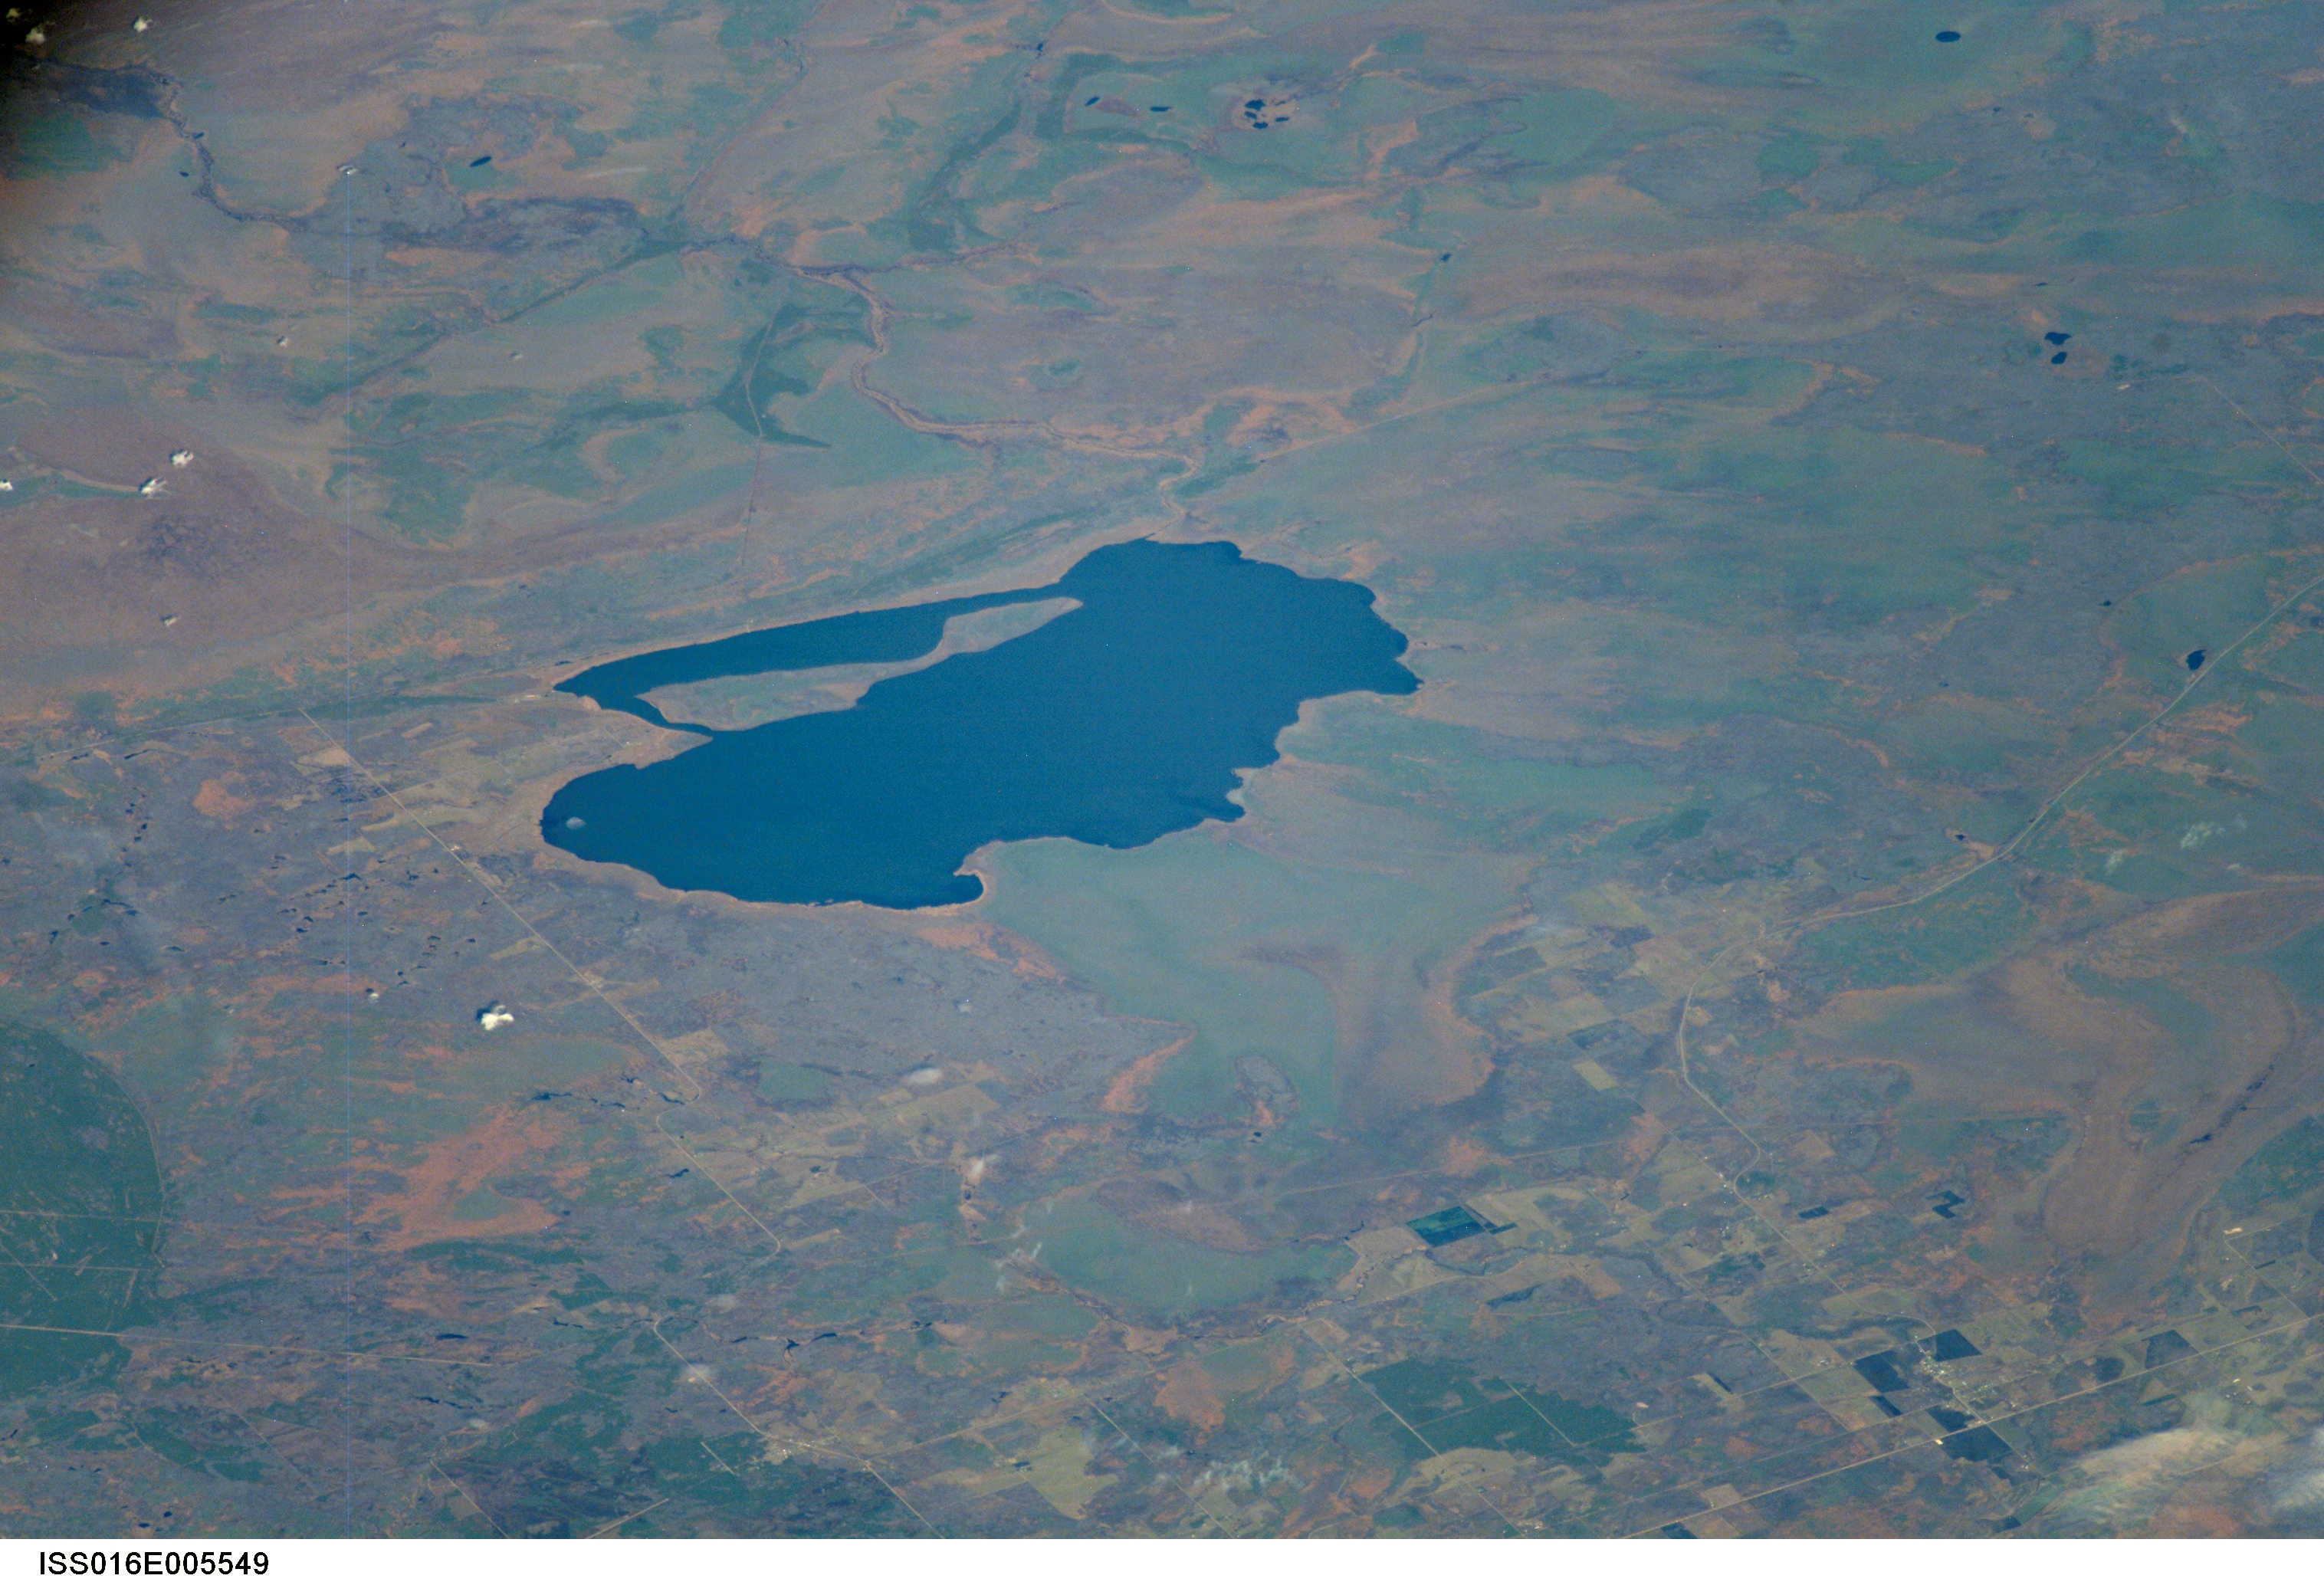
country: CANADA-M
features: WHITEMOUTH LAKE, WETLANDS
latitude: 49.2
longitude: -95.7
